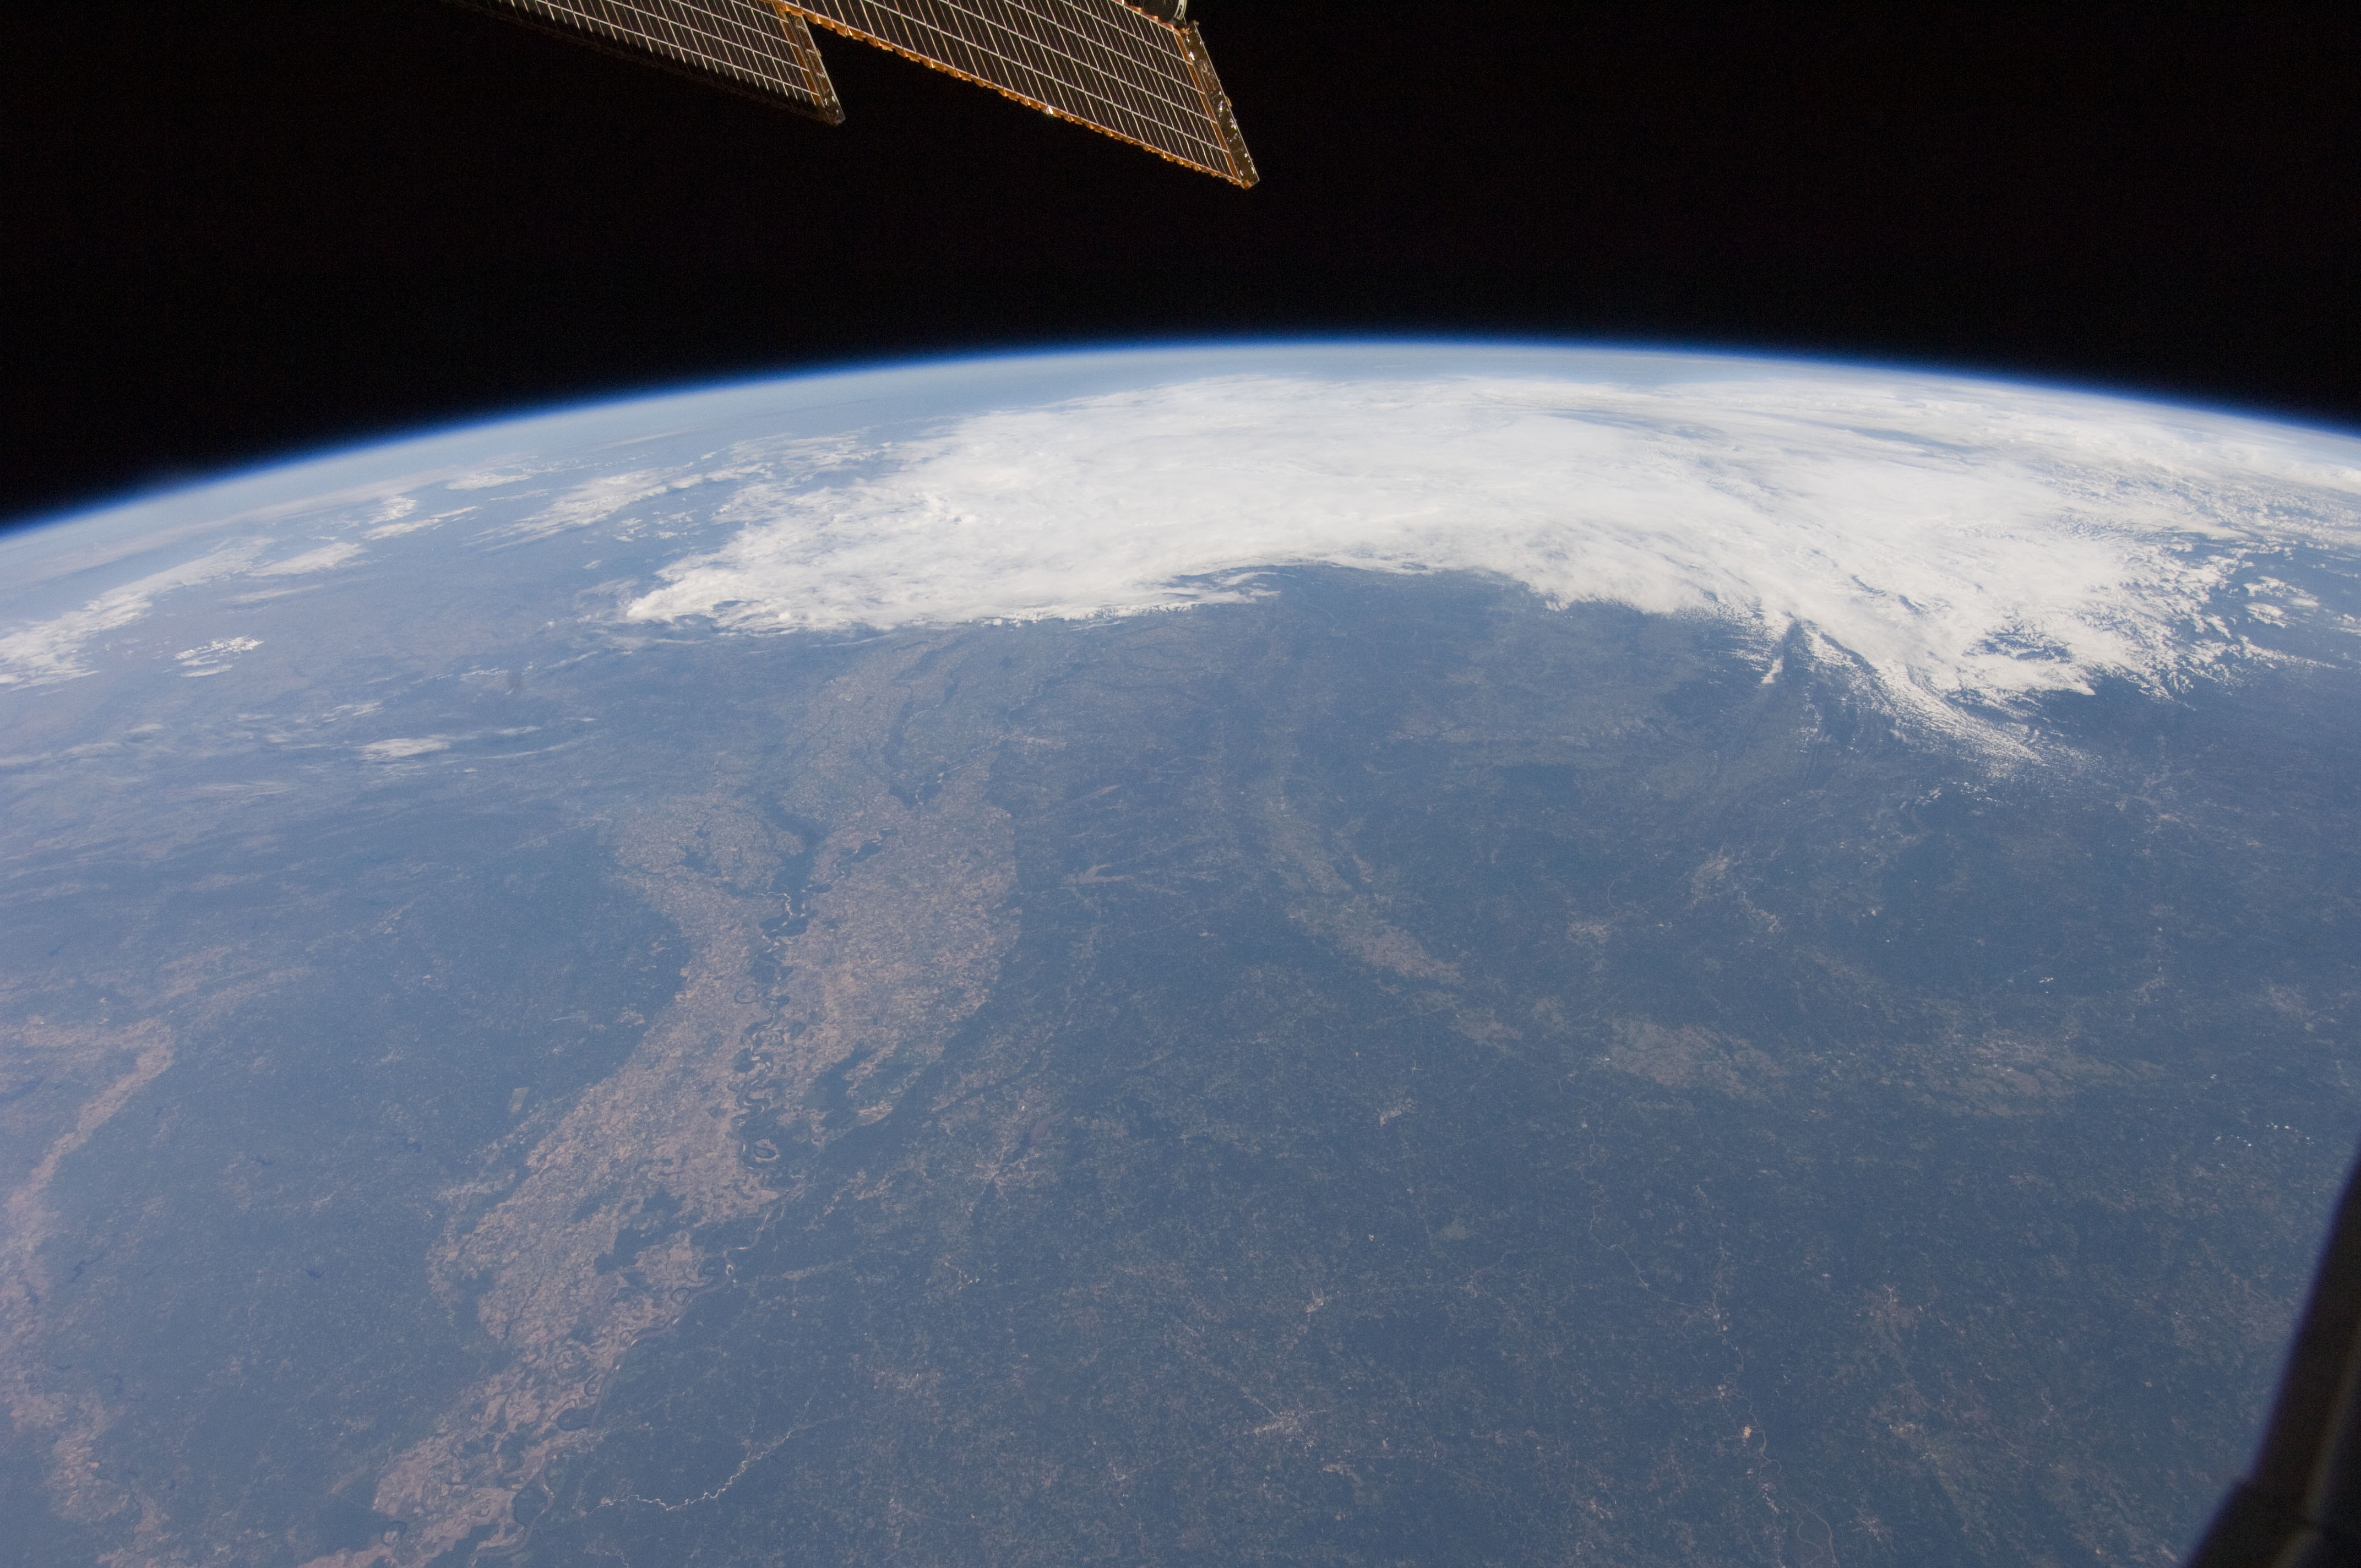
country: USA-MISSISSIPPI
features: PAN-LOWER MISSISSIPPI R. V., RED R. V., AGR., FOR., ISS
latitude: 34.5
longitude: -88.0
